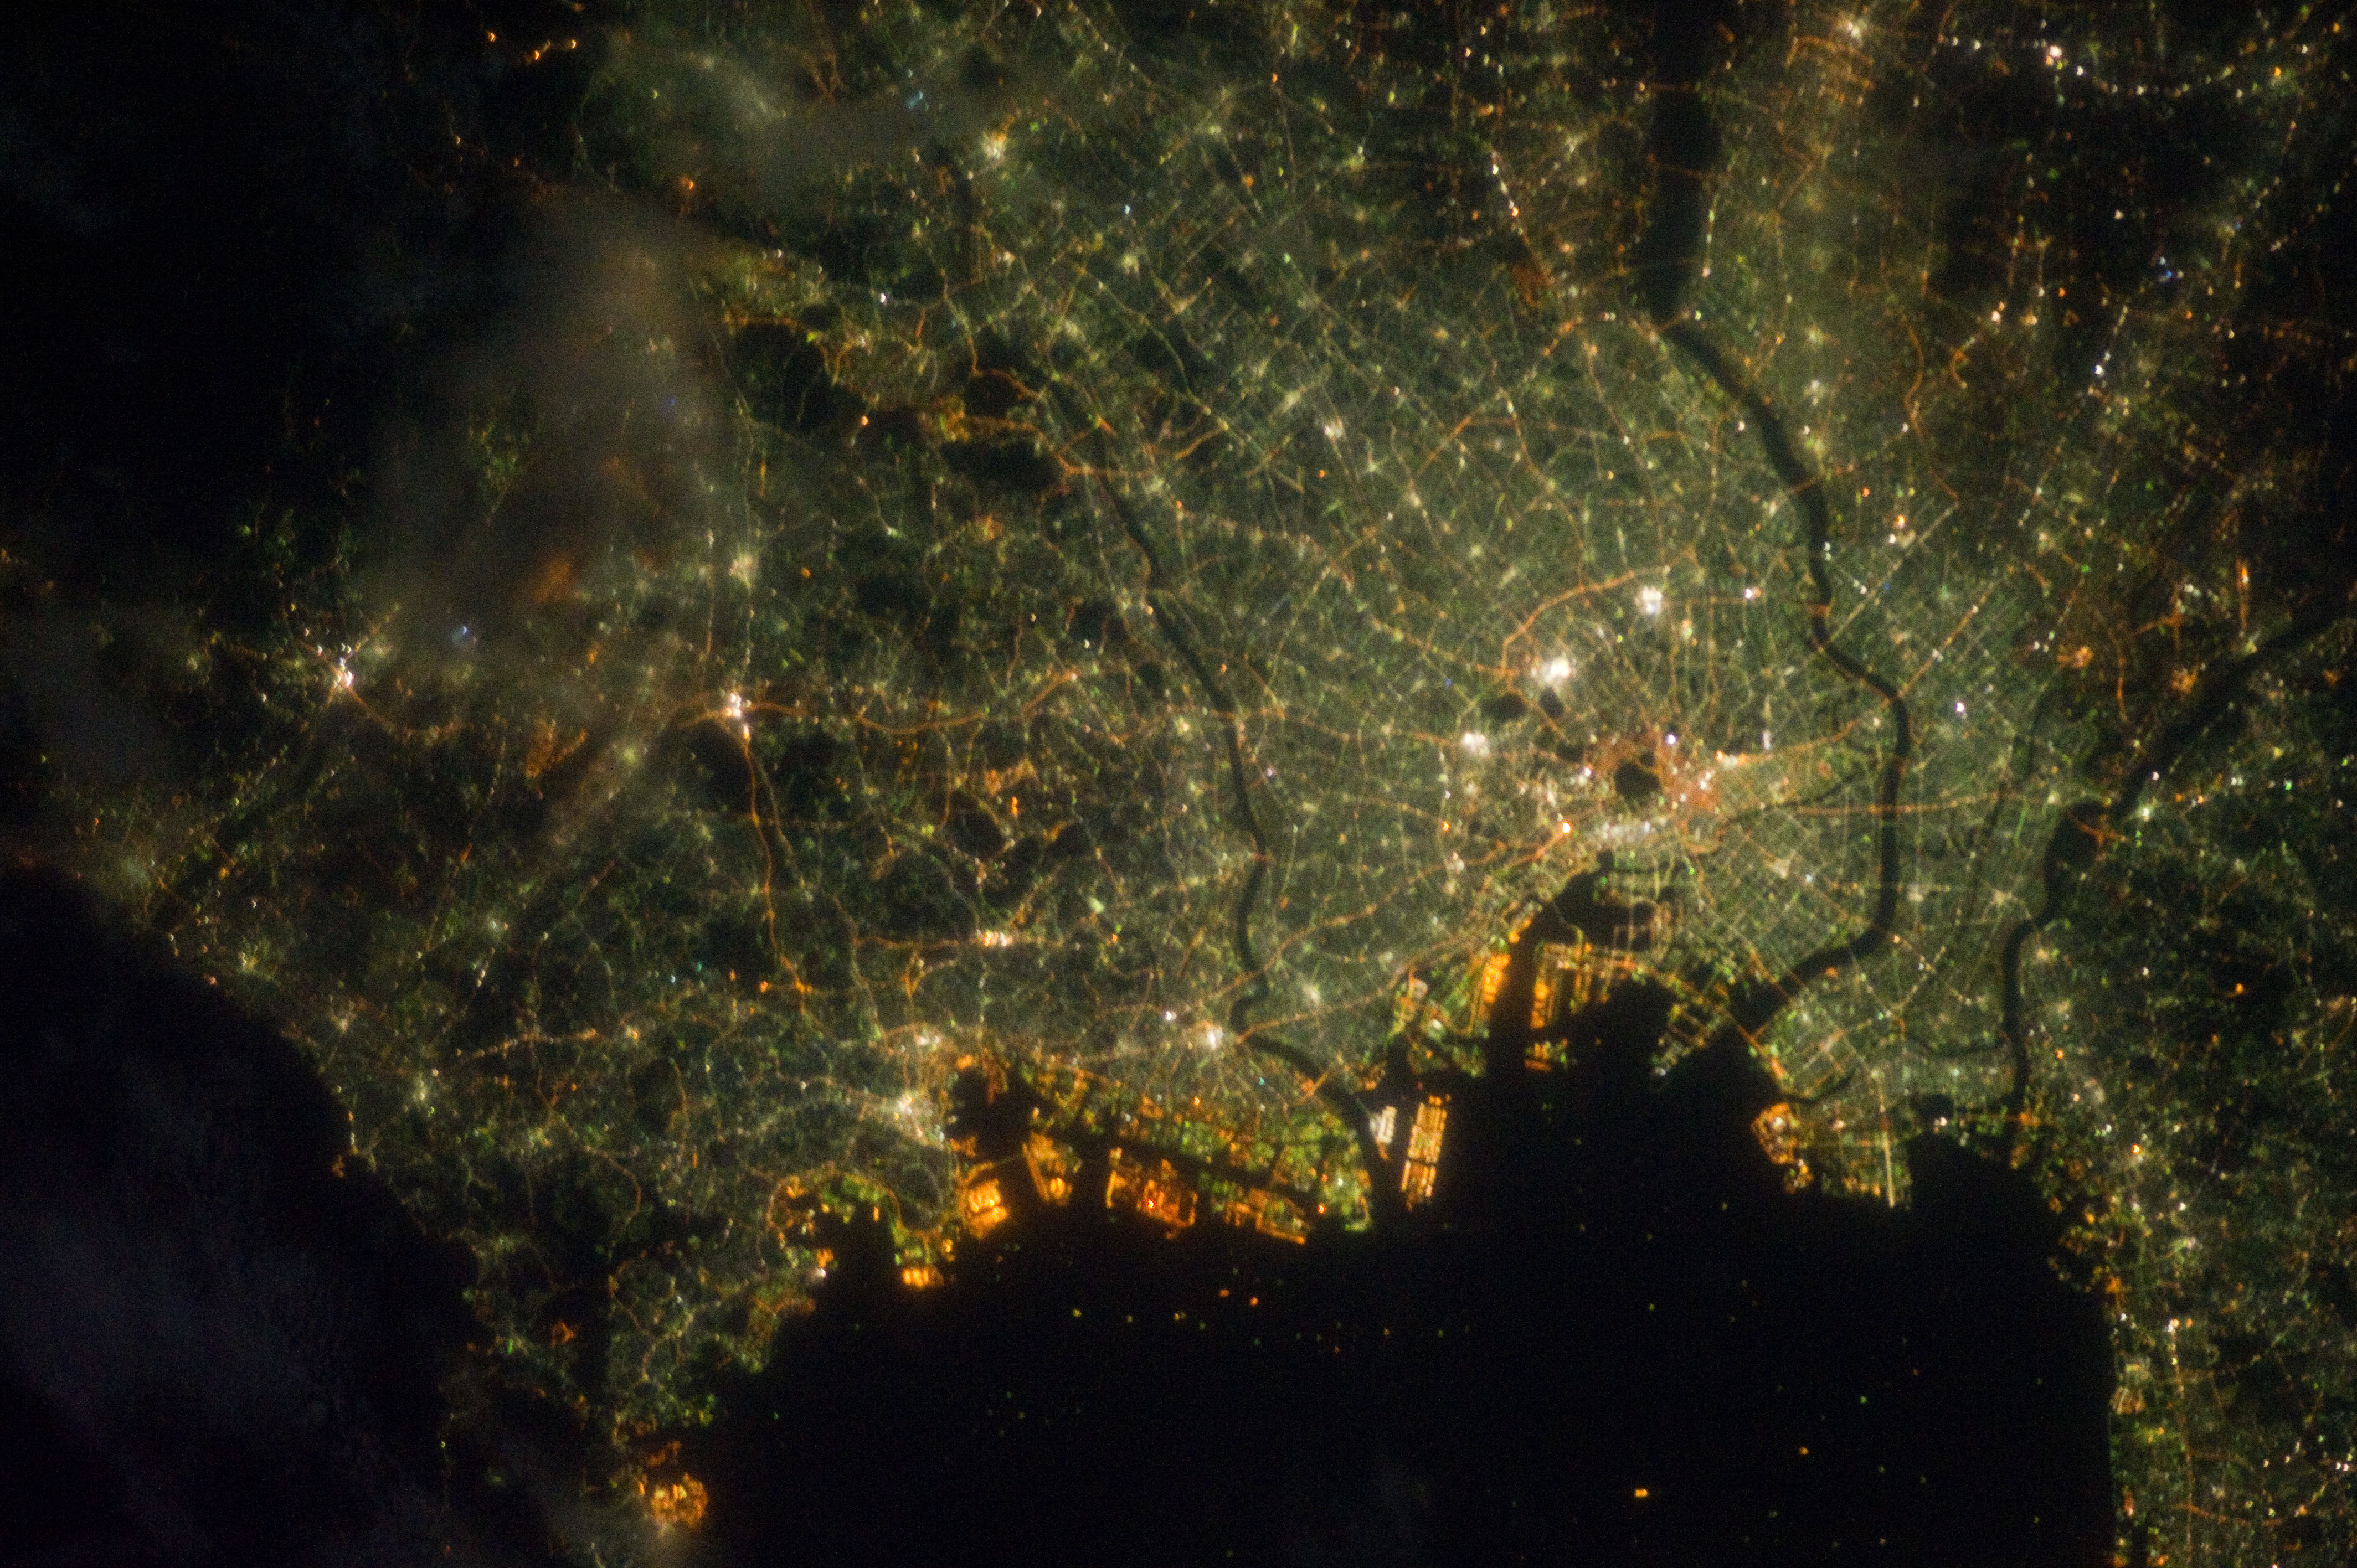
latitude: 35.6
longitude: 139.8
